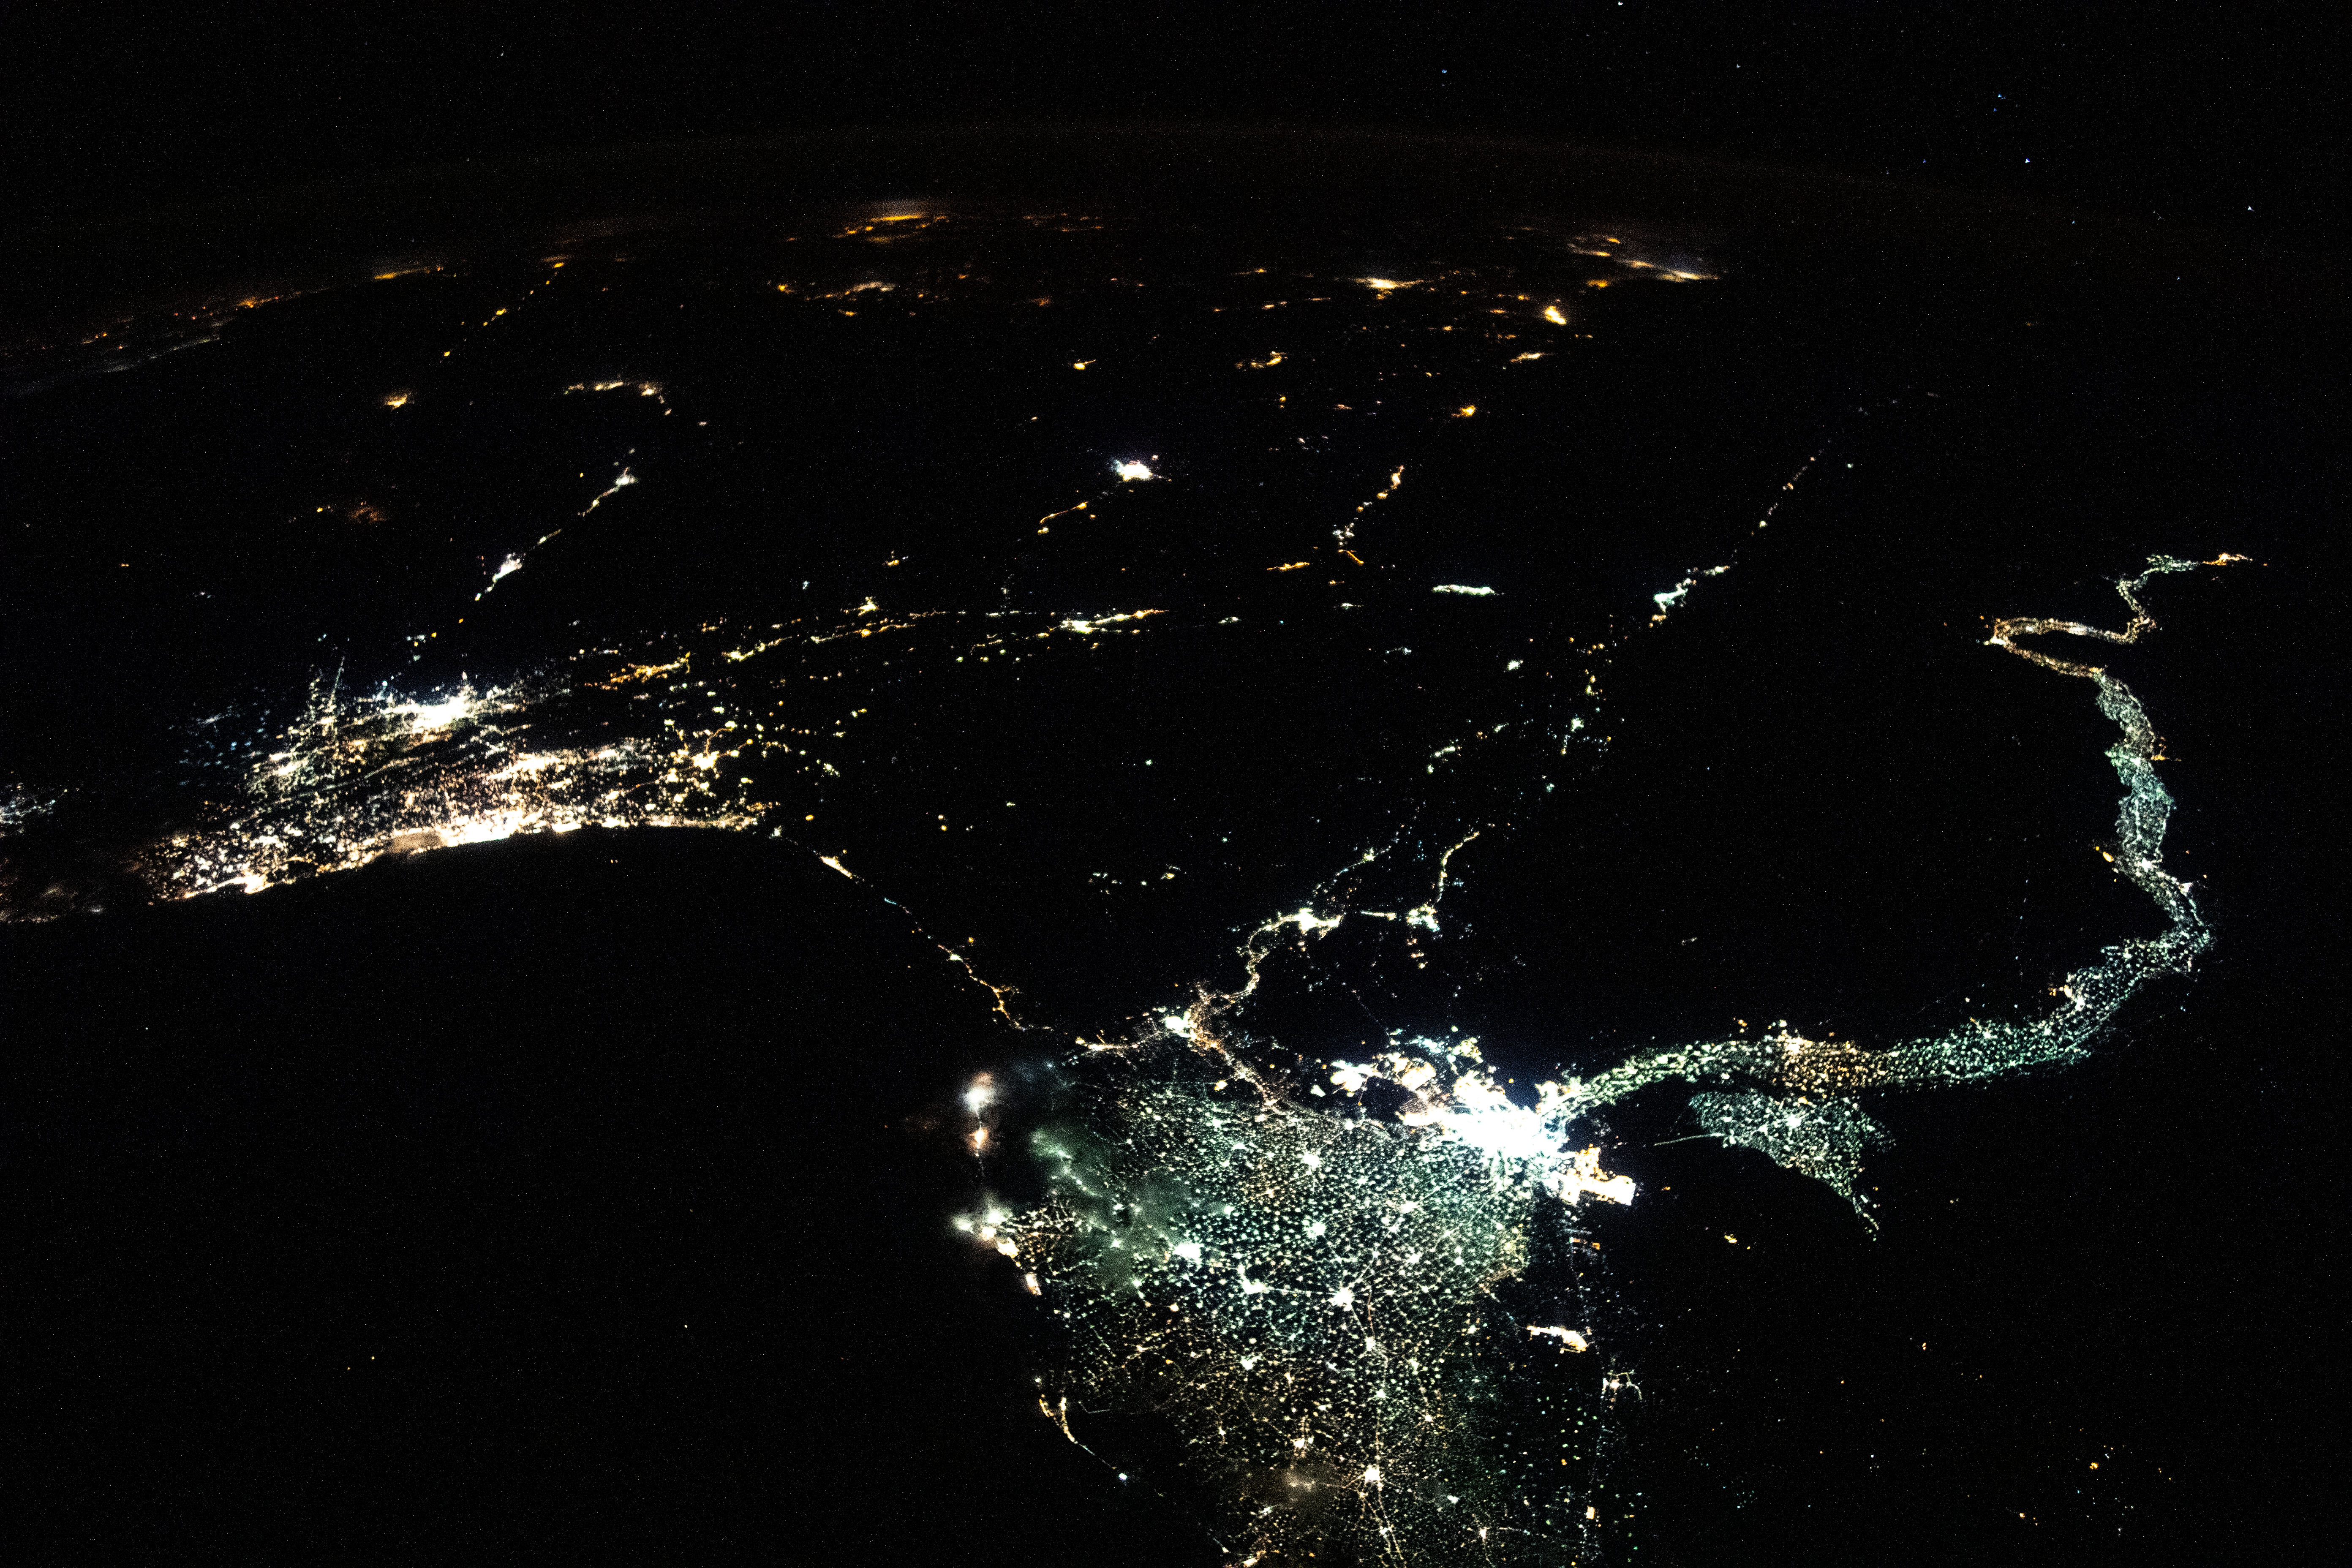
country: EGYPT
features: DARK EARTHOBS, NILE DELTA, GAZA STRIP
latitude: 28.5
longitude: 34.0
